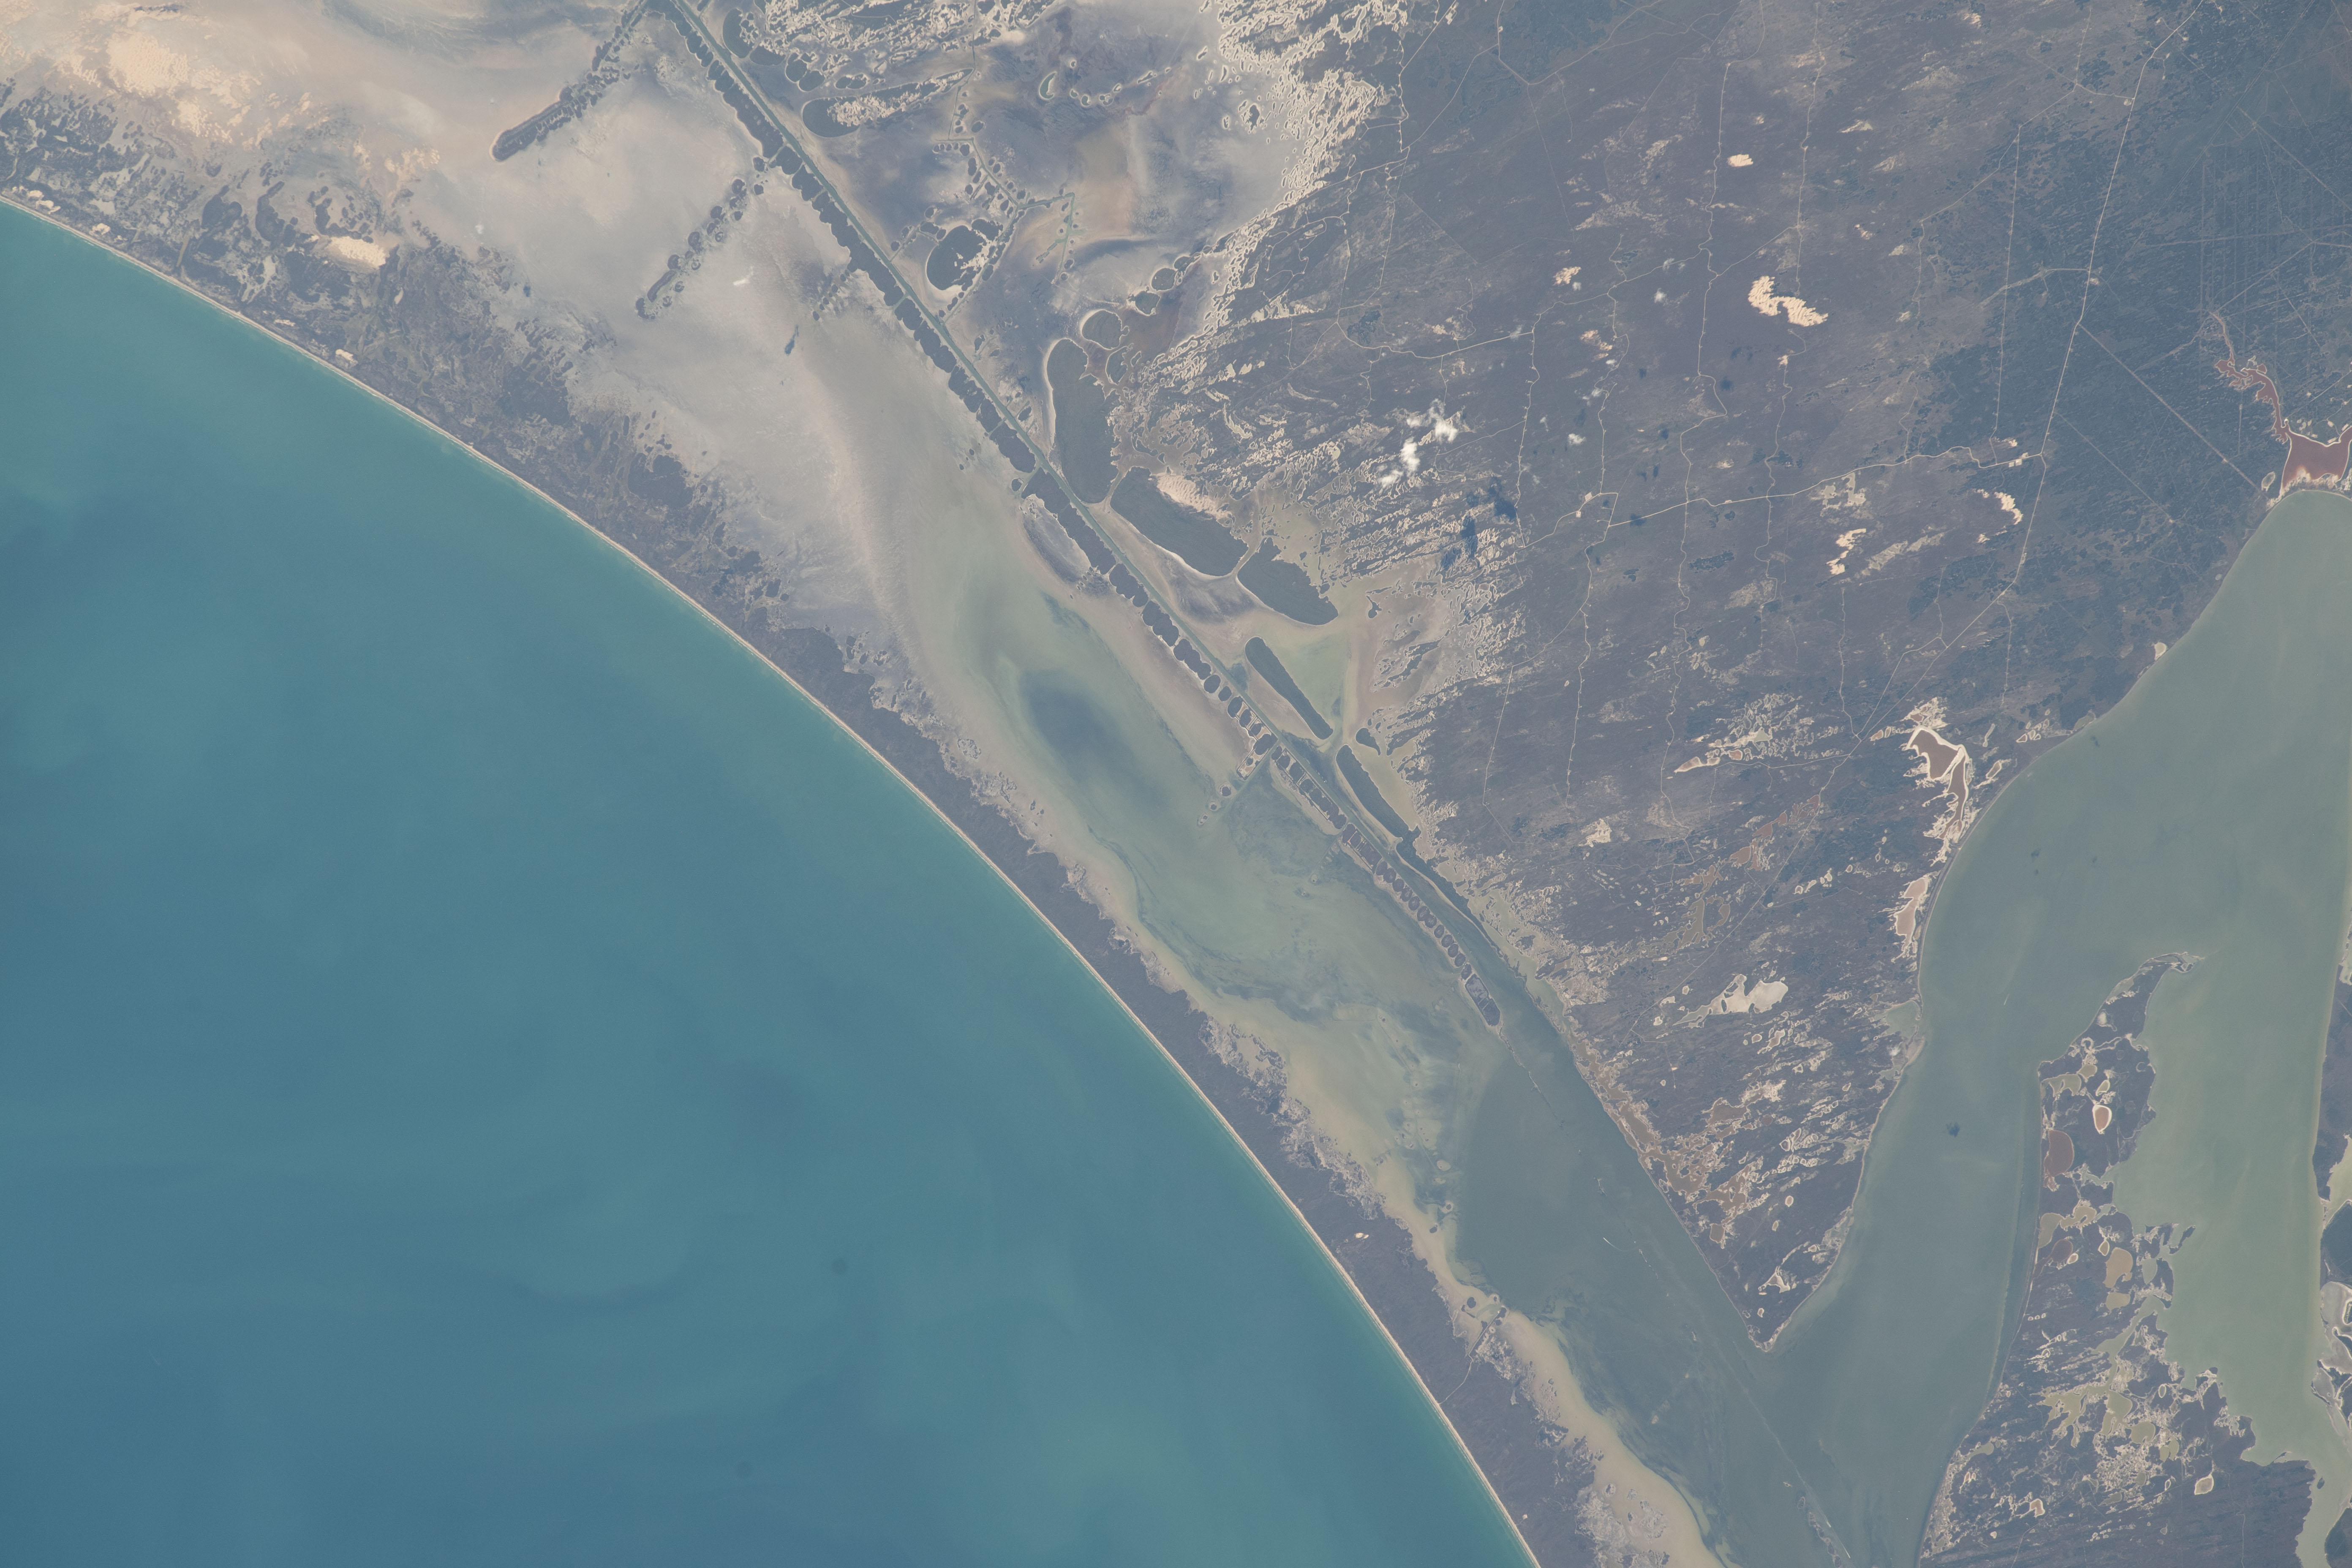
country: USA-TEXAS
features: BAFFIN BAY, RIVIERA BEACH
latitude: 27.1
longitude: -97.5
